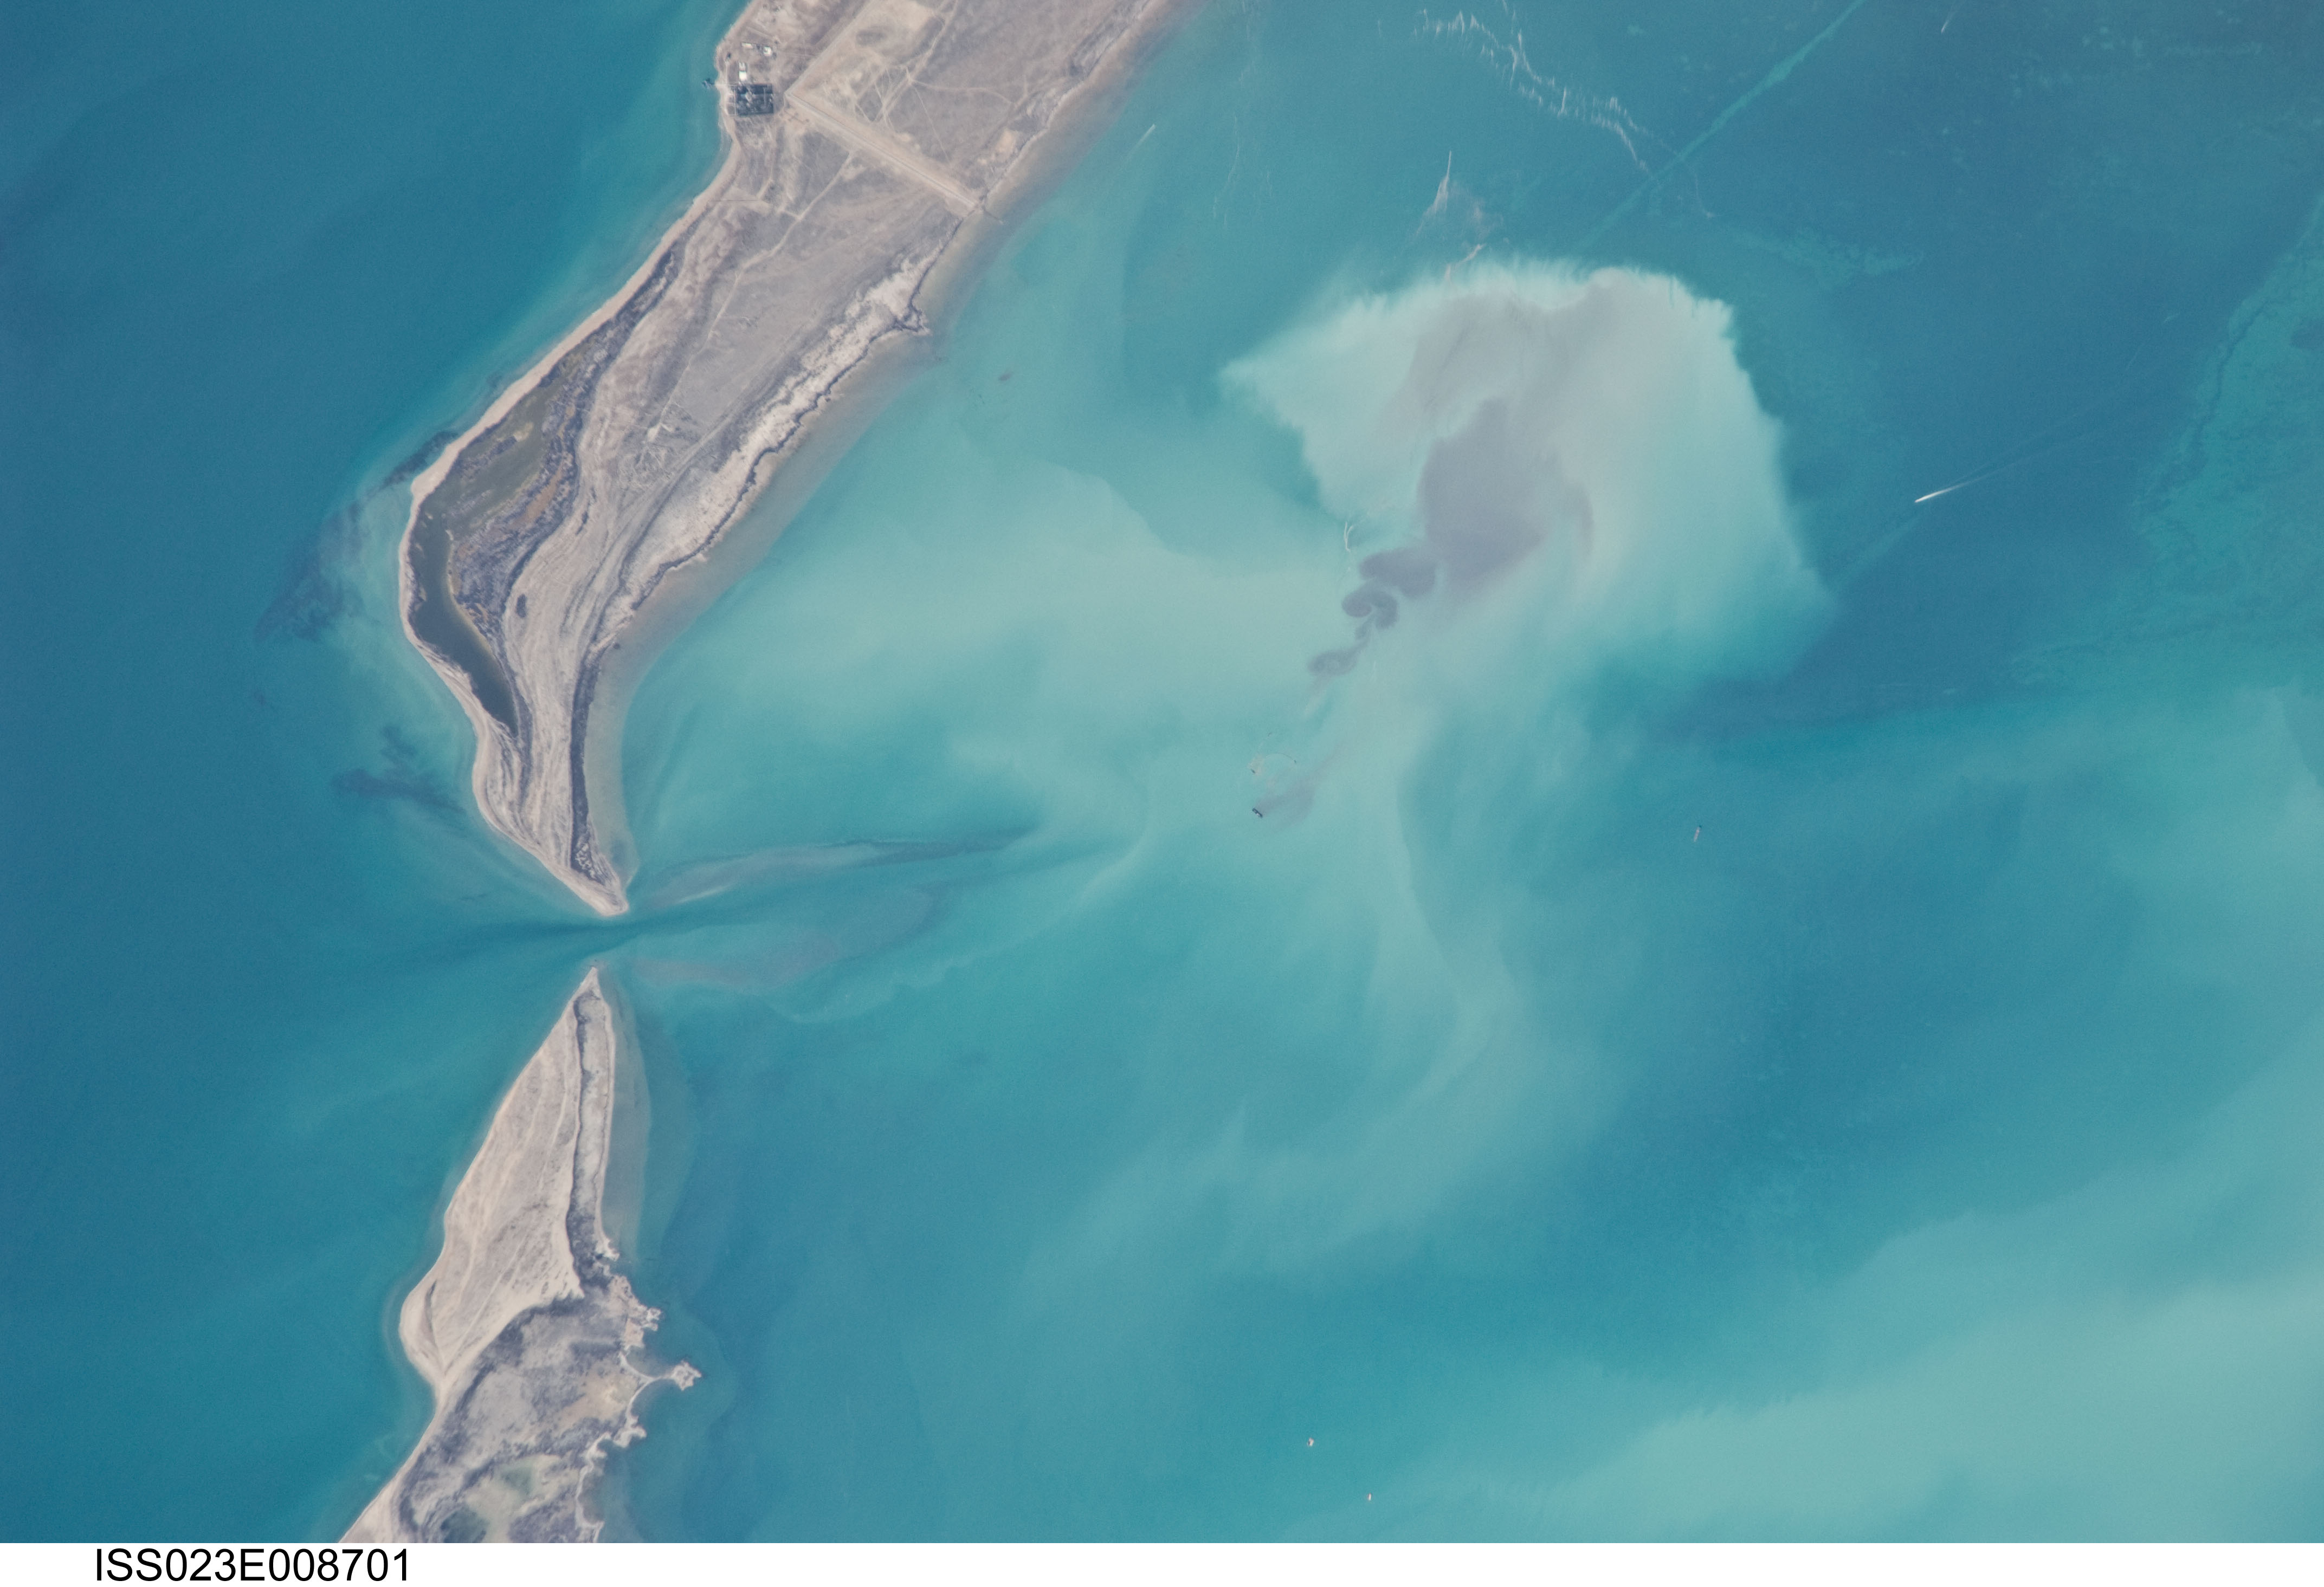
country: TURKMENISTAN
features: TURKMENBASHI BAY, PENINSULA
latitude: 39.9
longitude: 53.0
